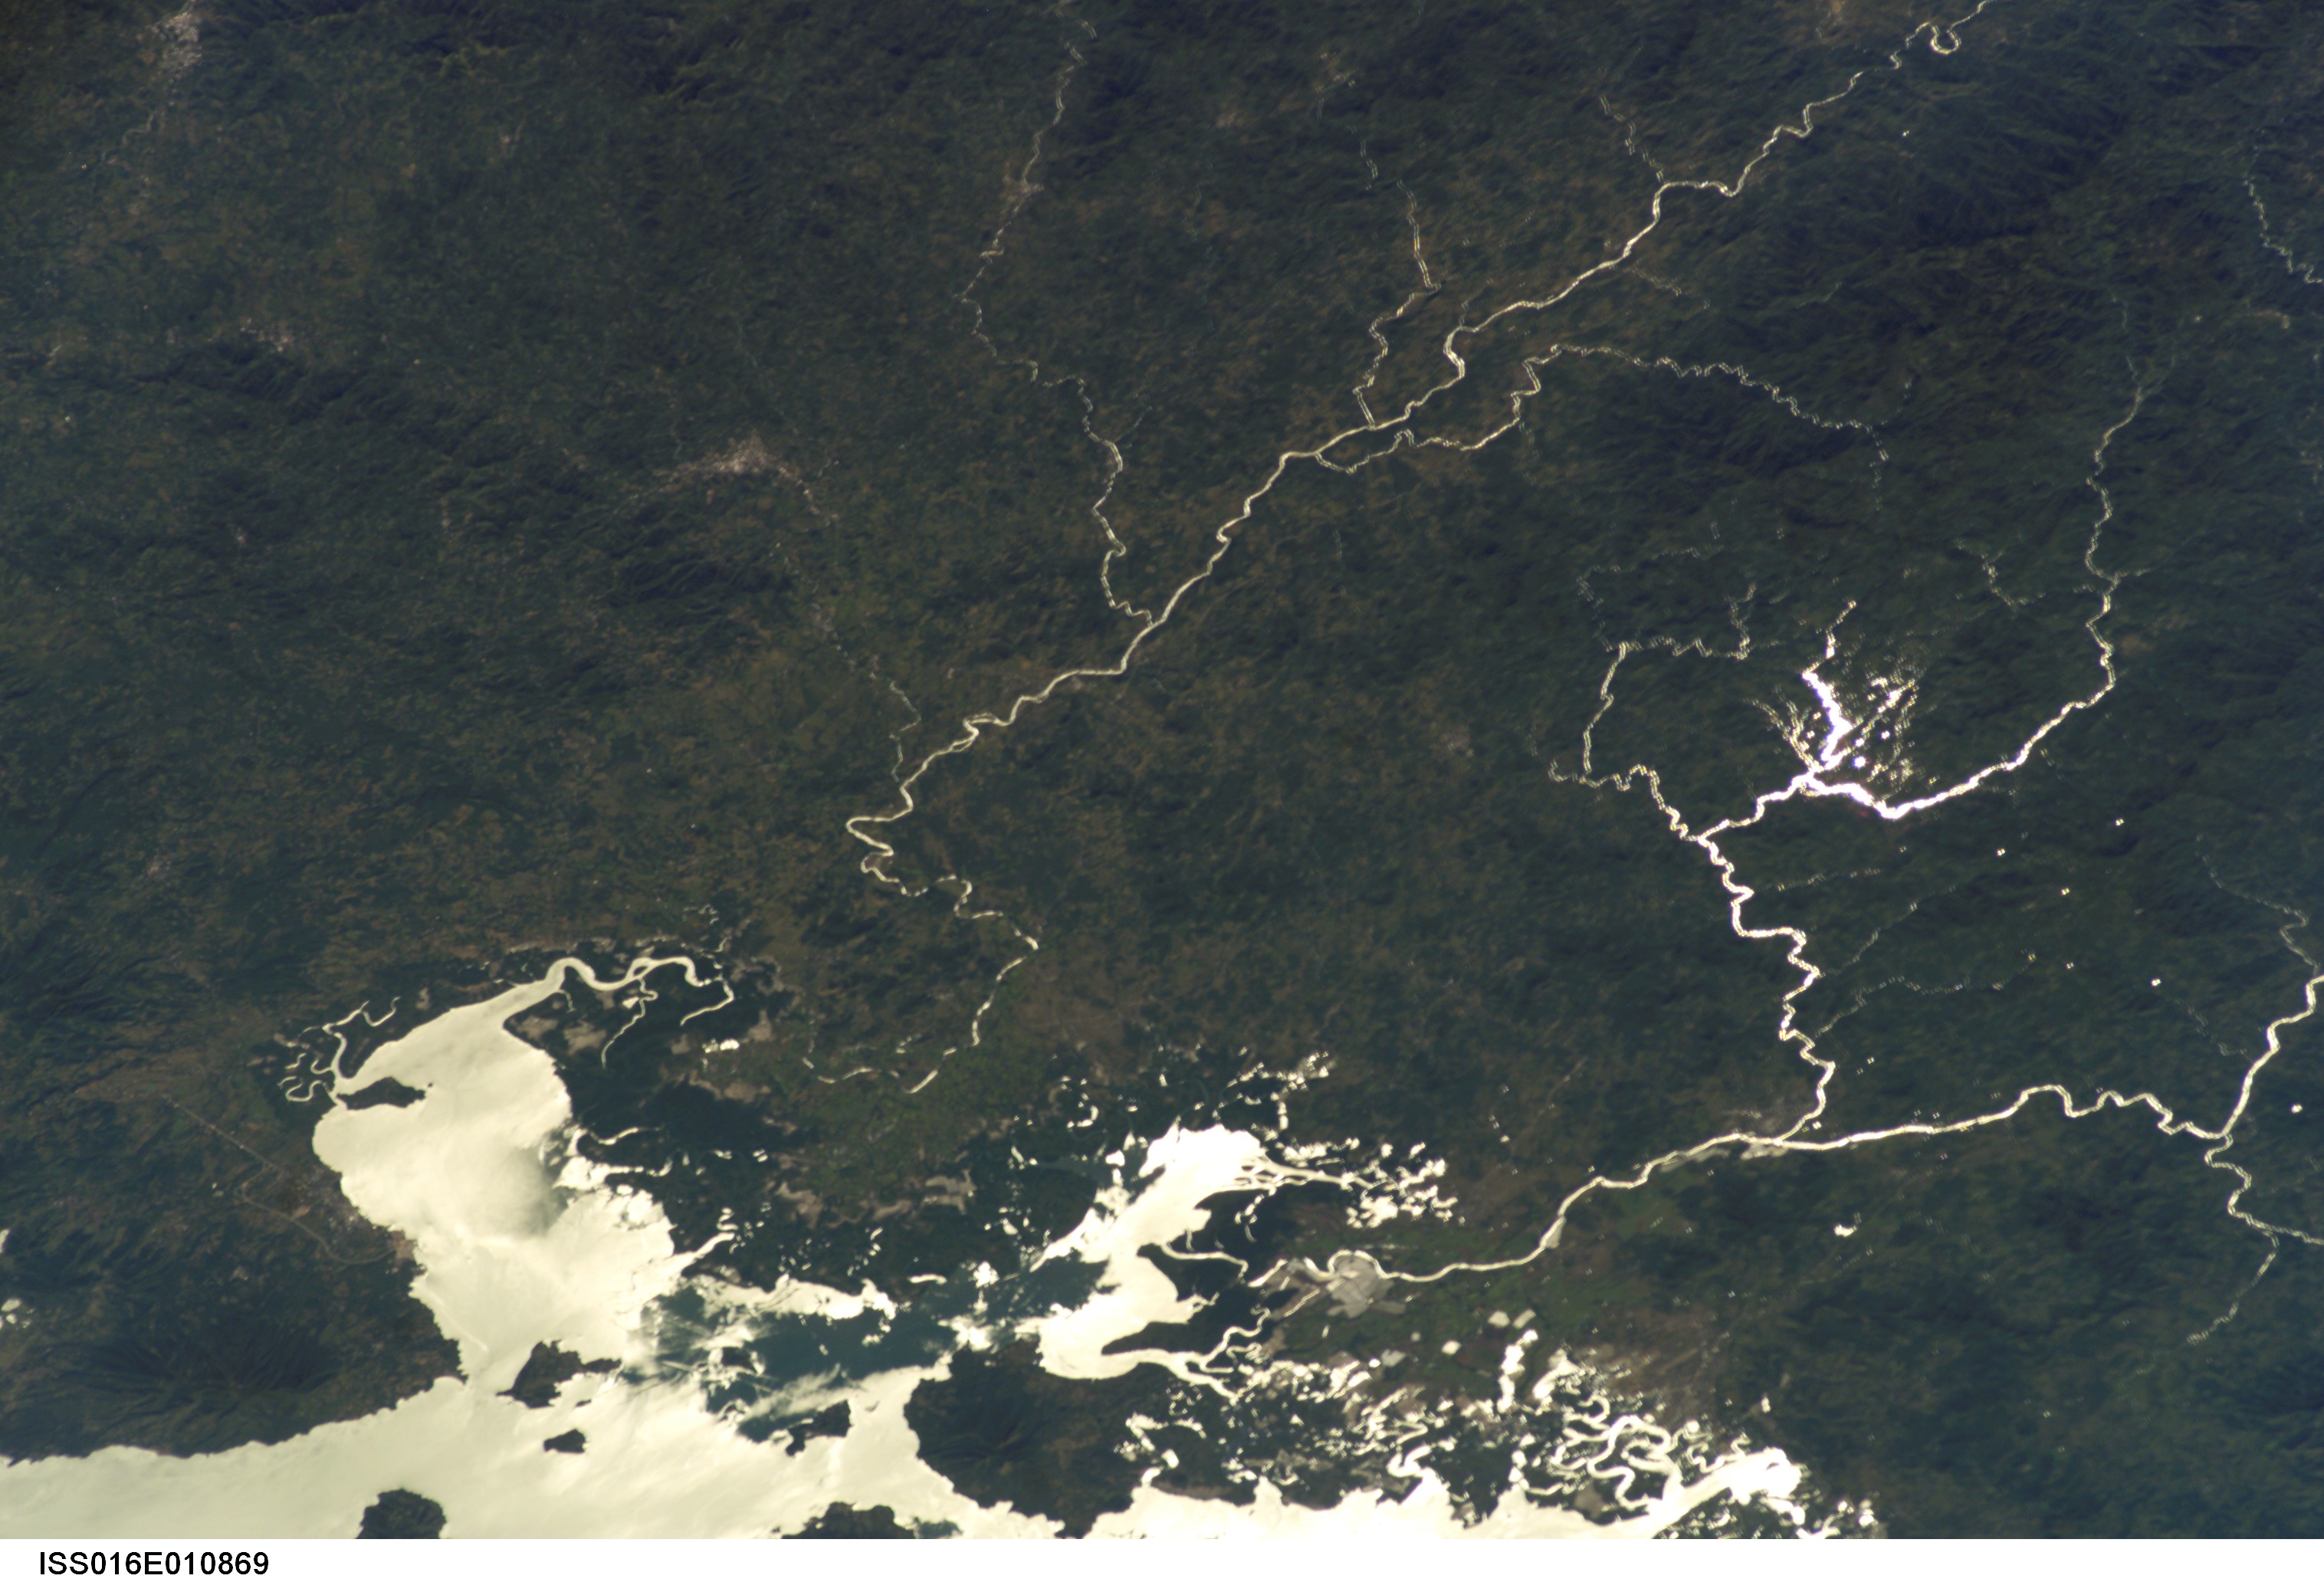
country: EL SALVADOR
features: G. OF FONSECA, SUNGLINT, RIVERS
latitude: 13.5
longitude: -88.0
